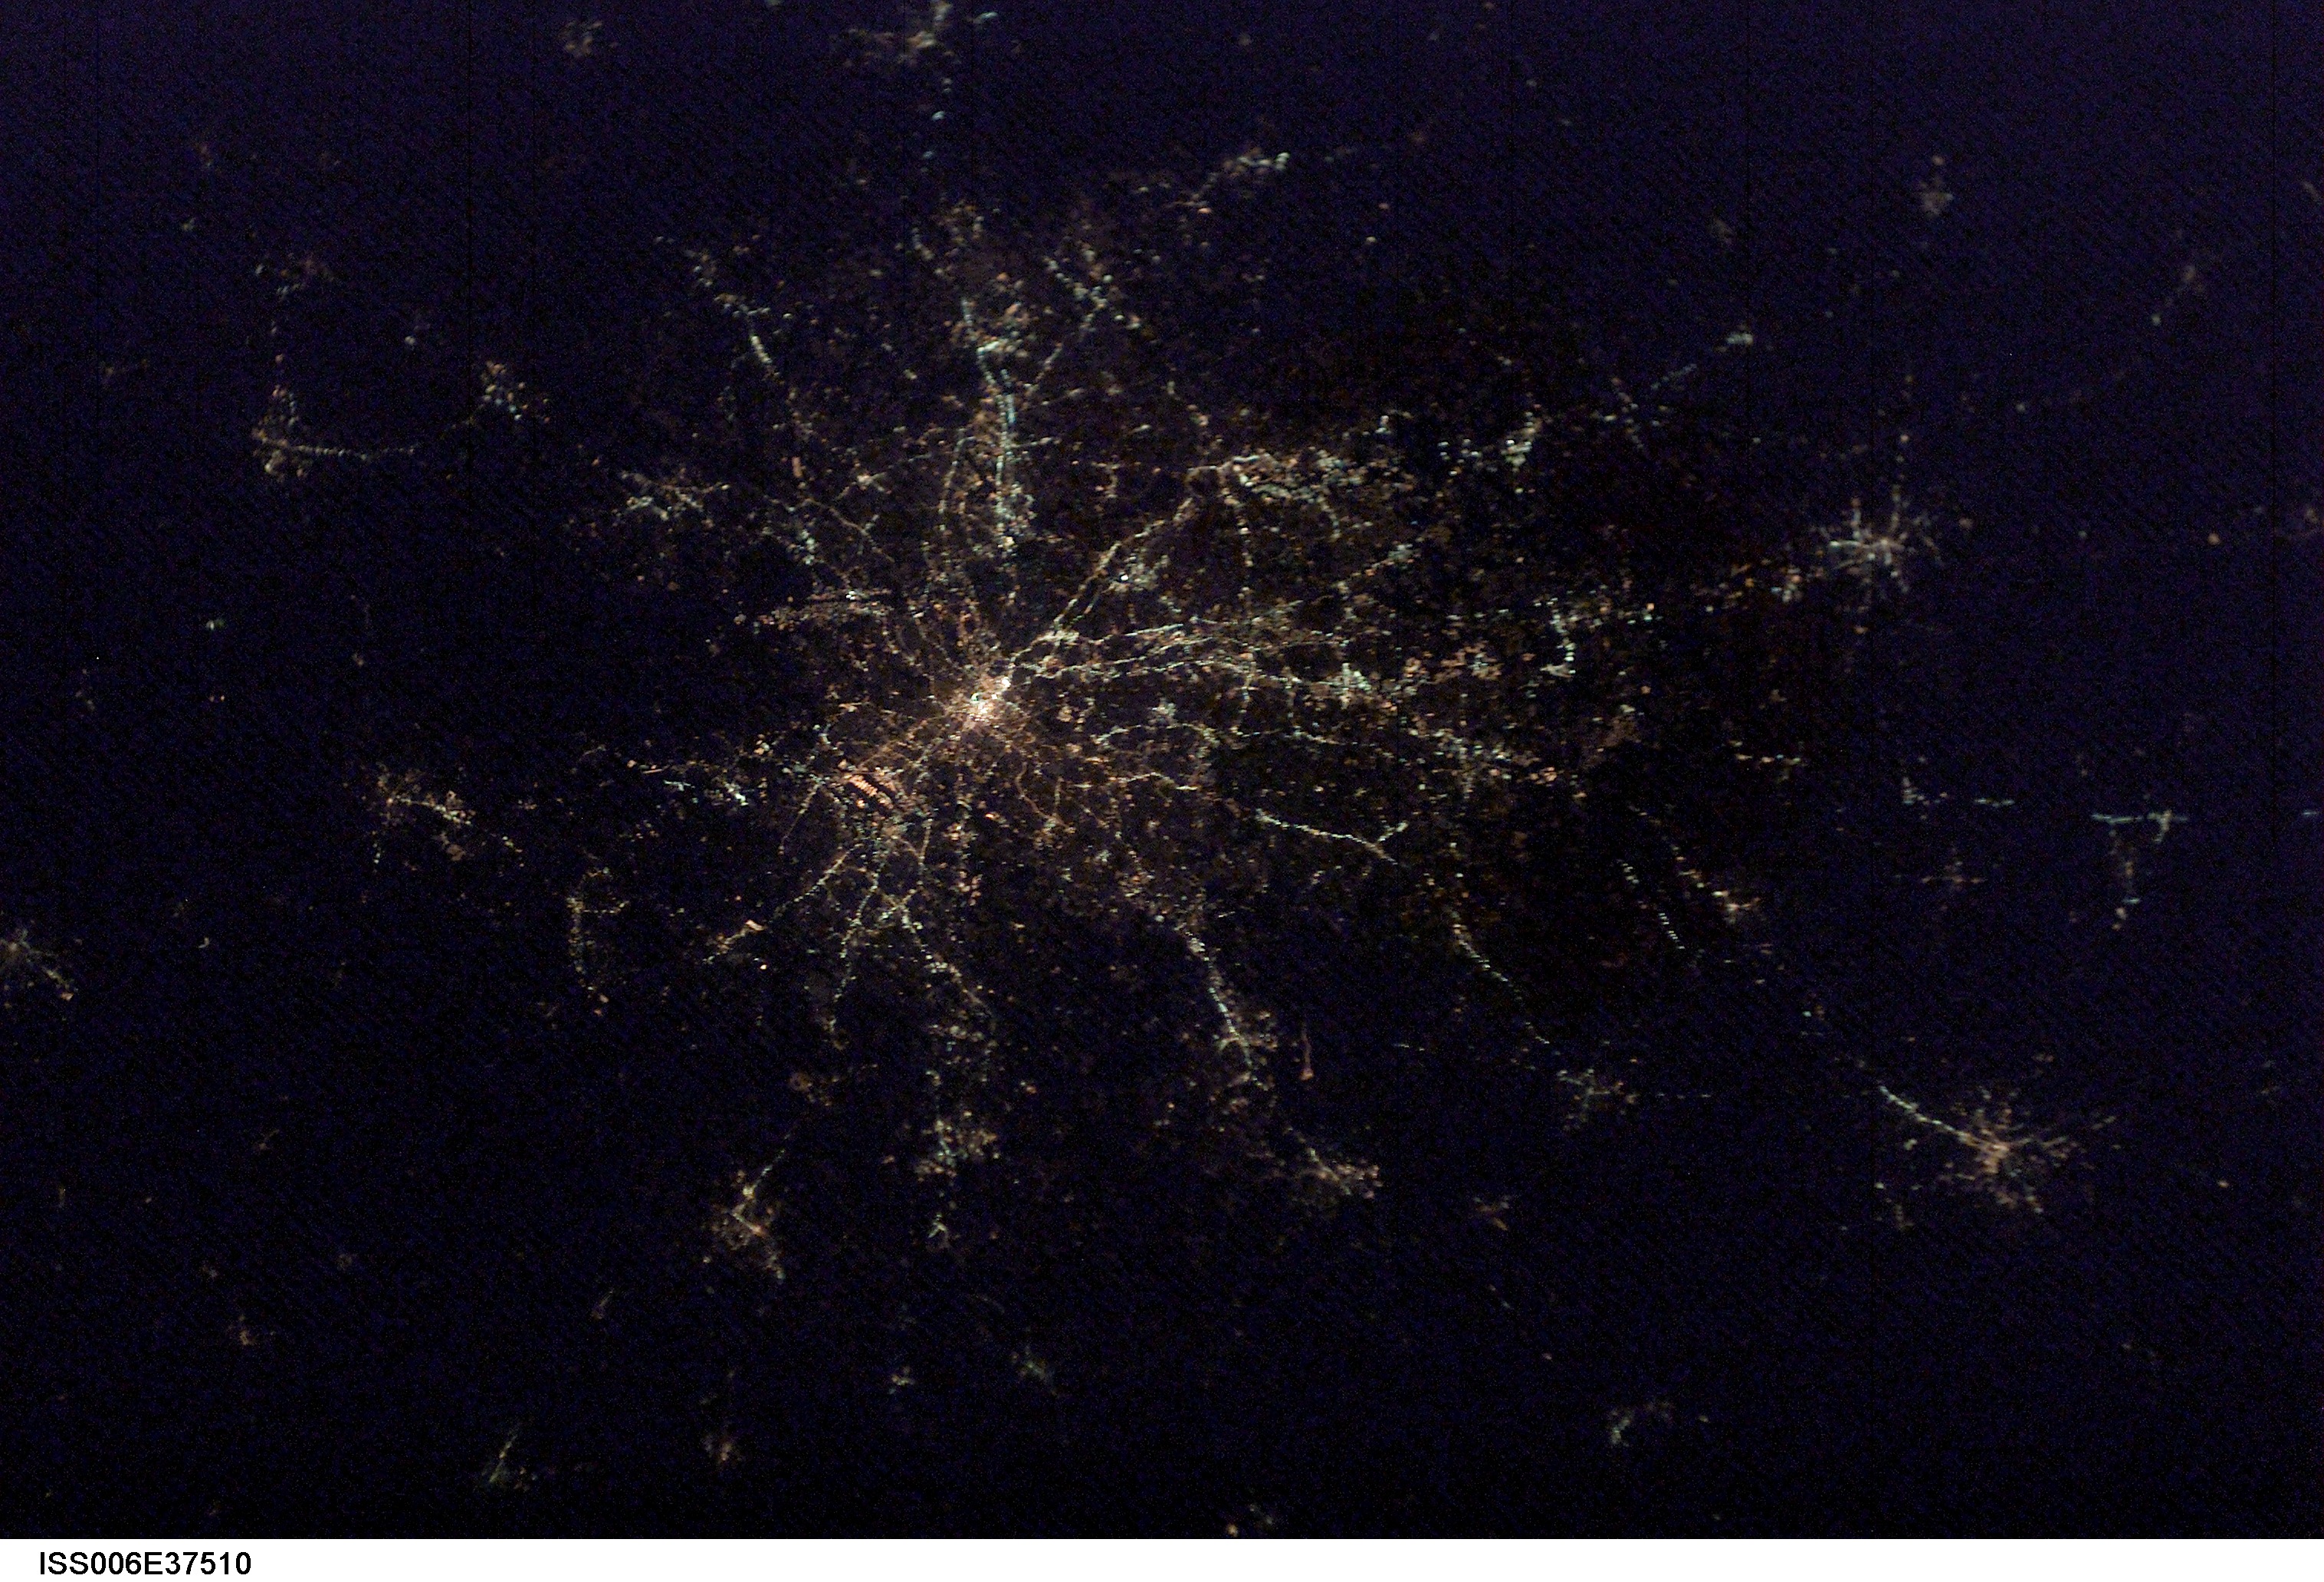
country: USA-ALABAMA
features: DARK EARTHOBS
